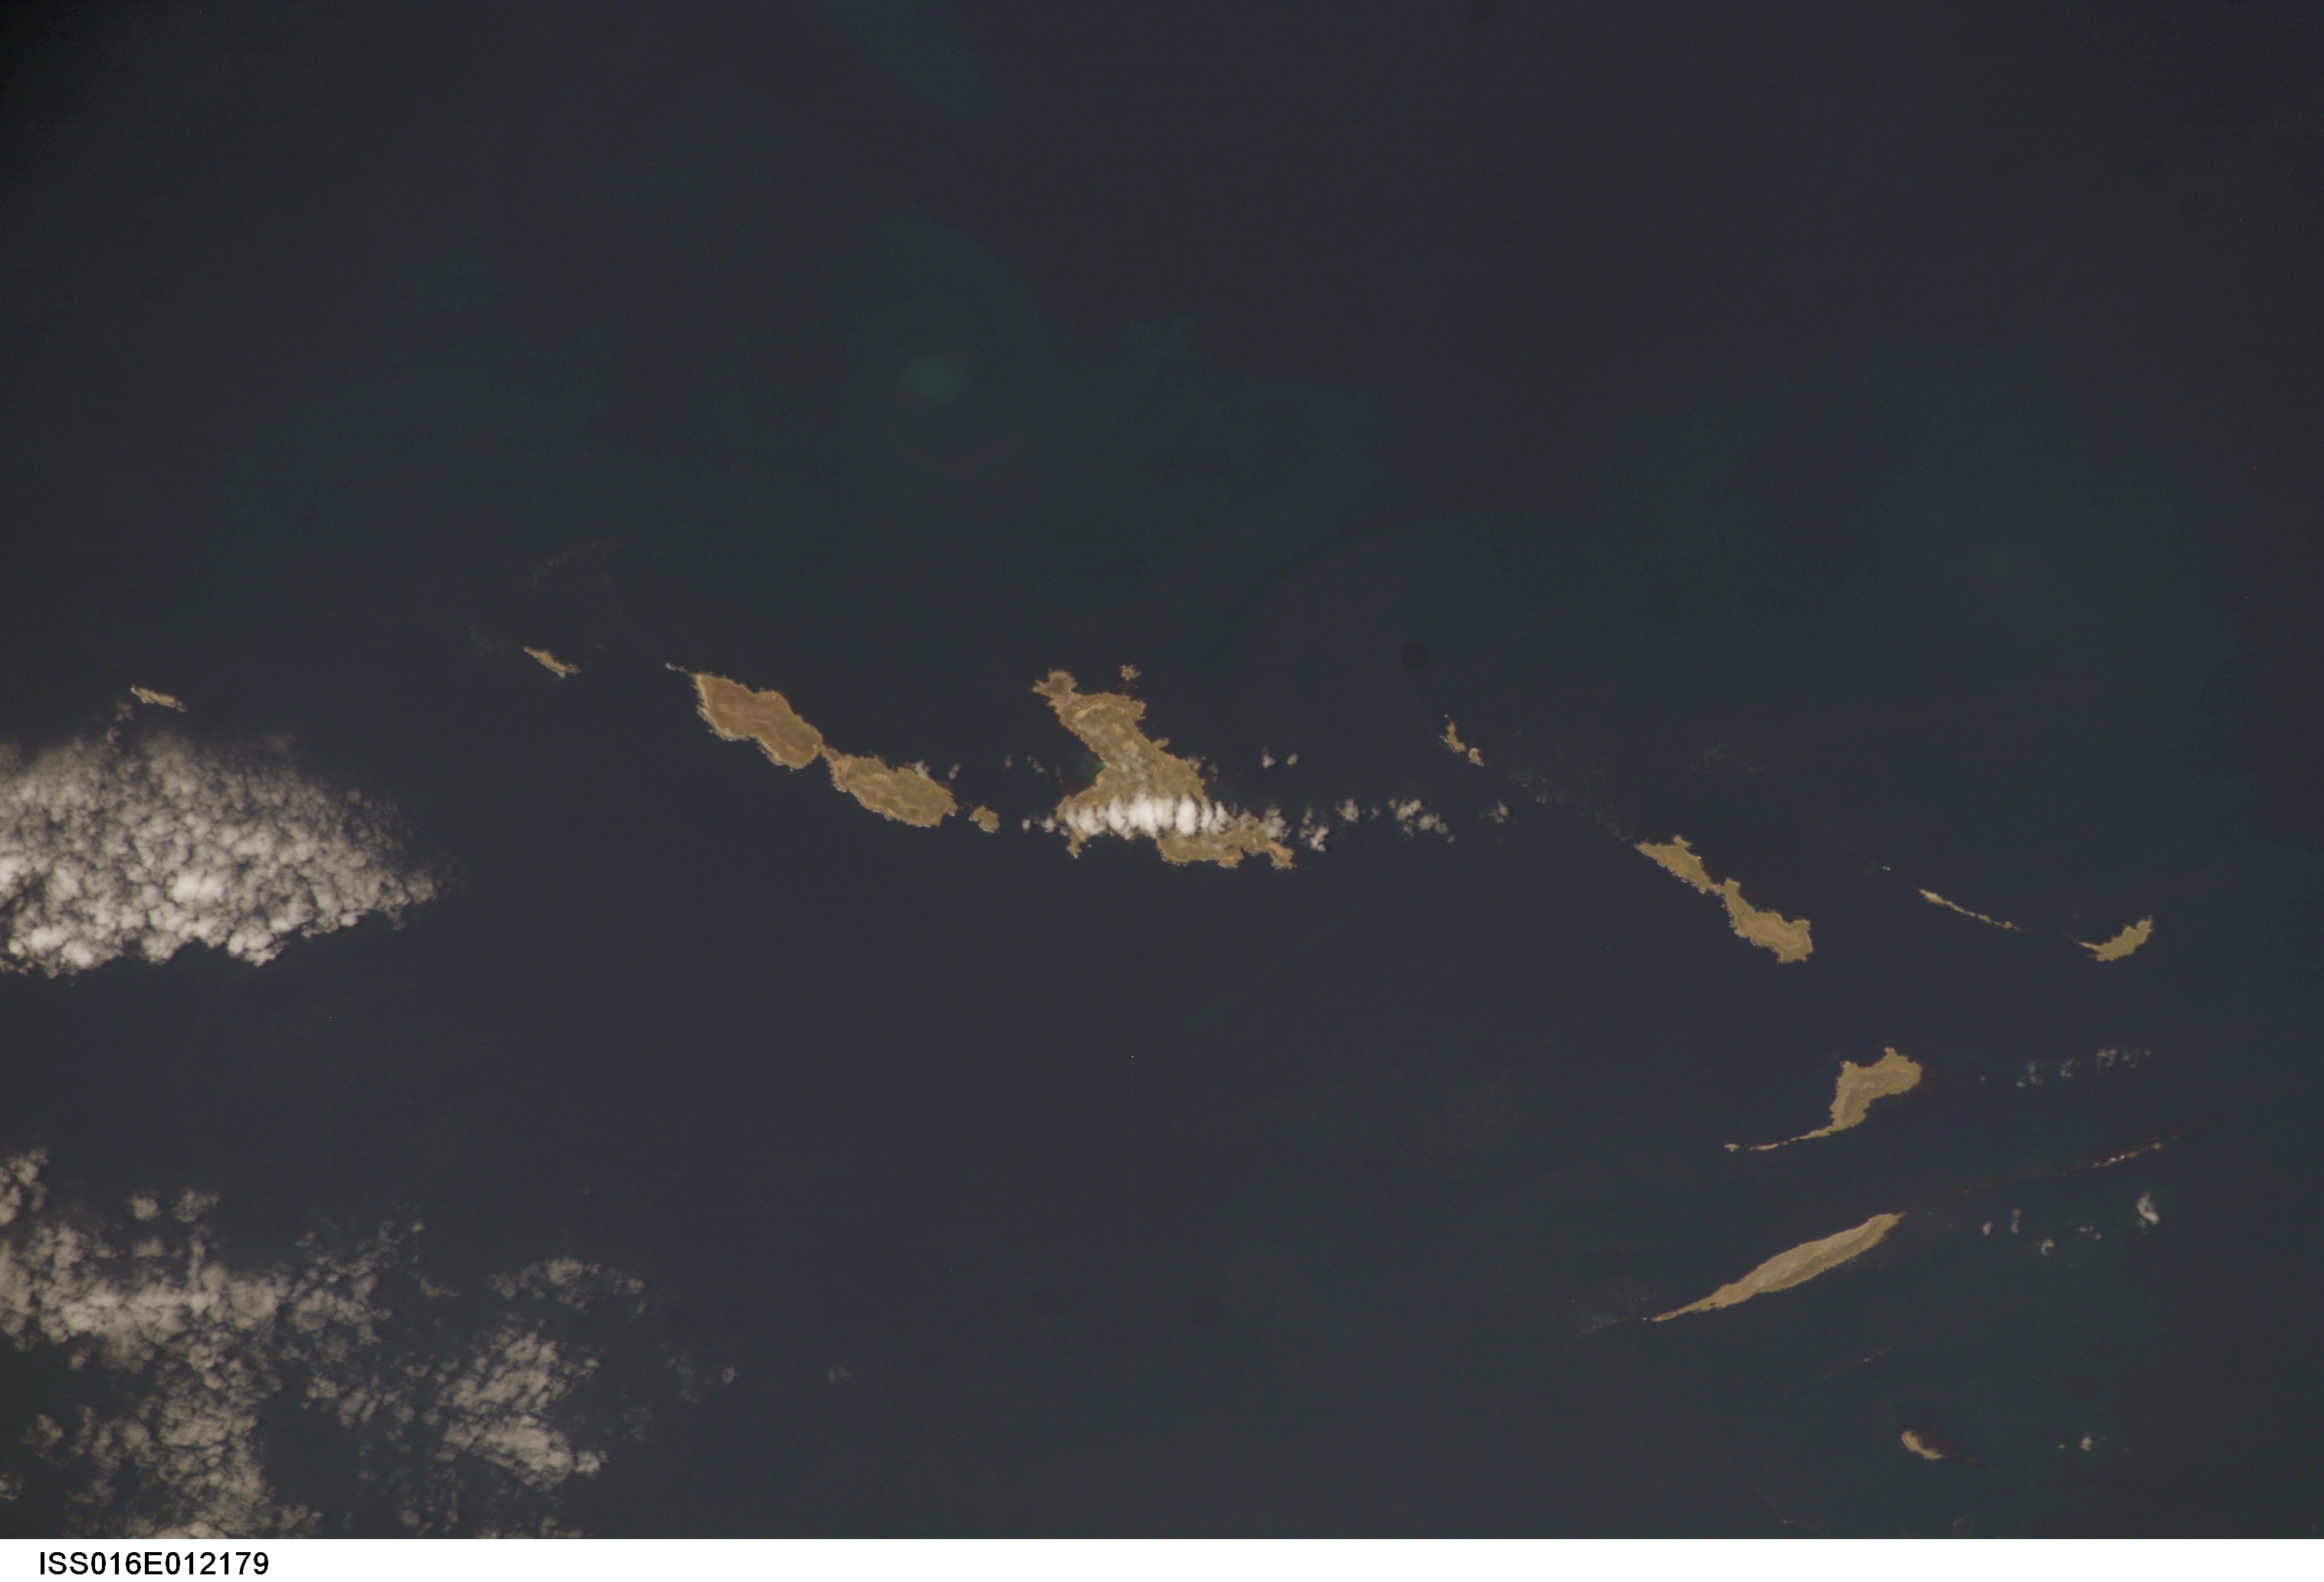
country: FALKLAND ISLANDS
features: JASON ISLANDS
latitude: -51.0
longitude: -61.0
